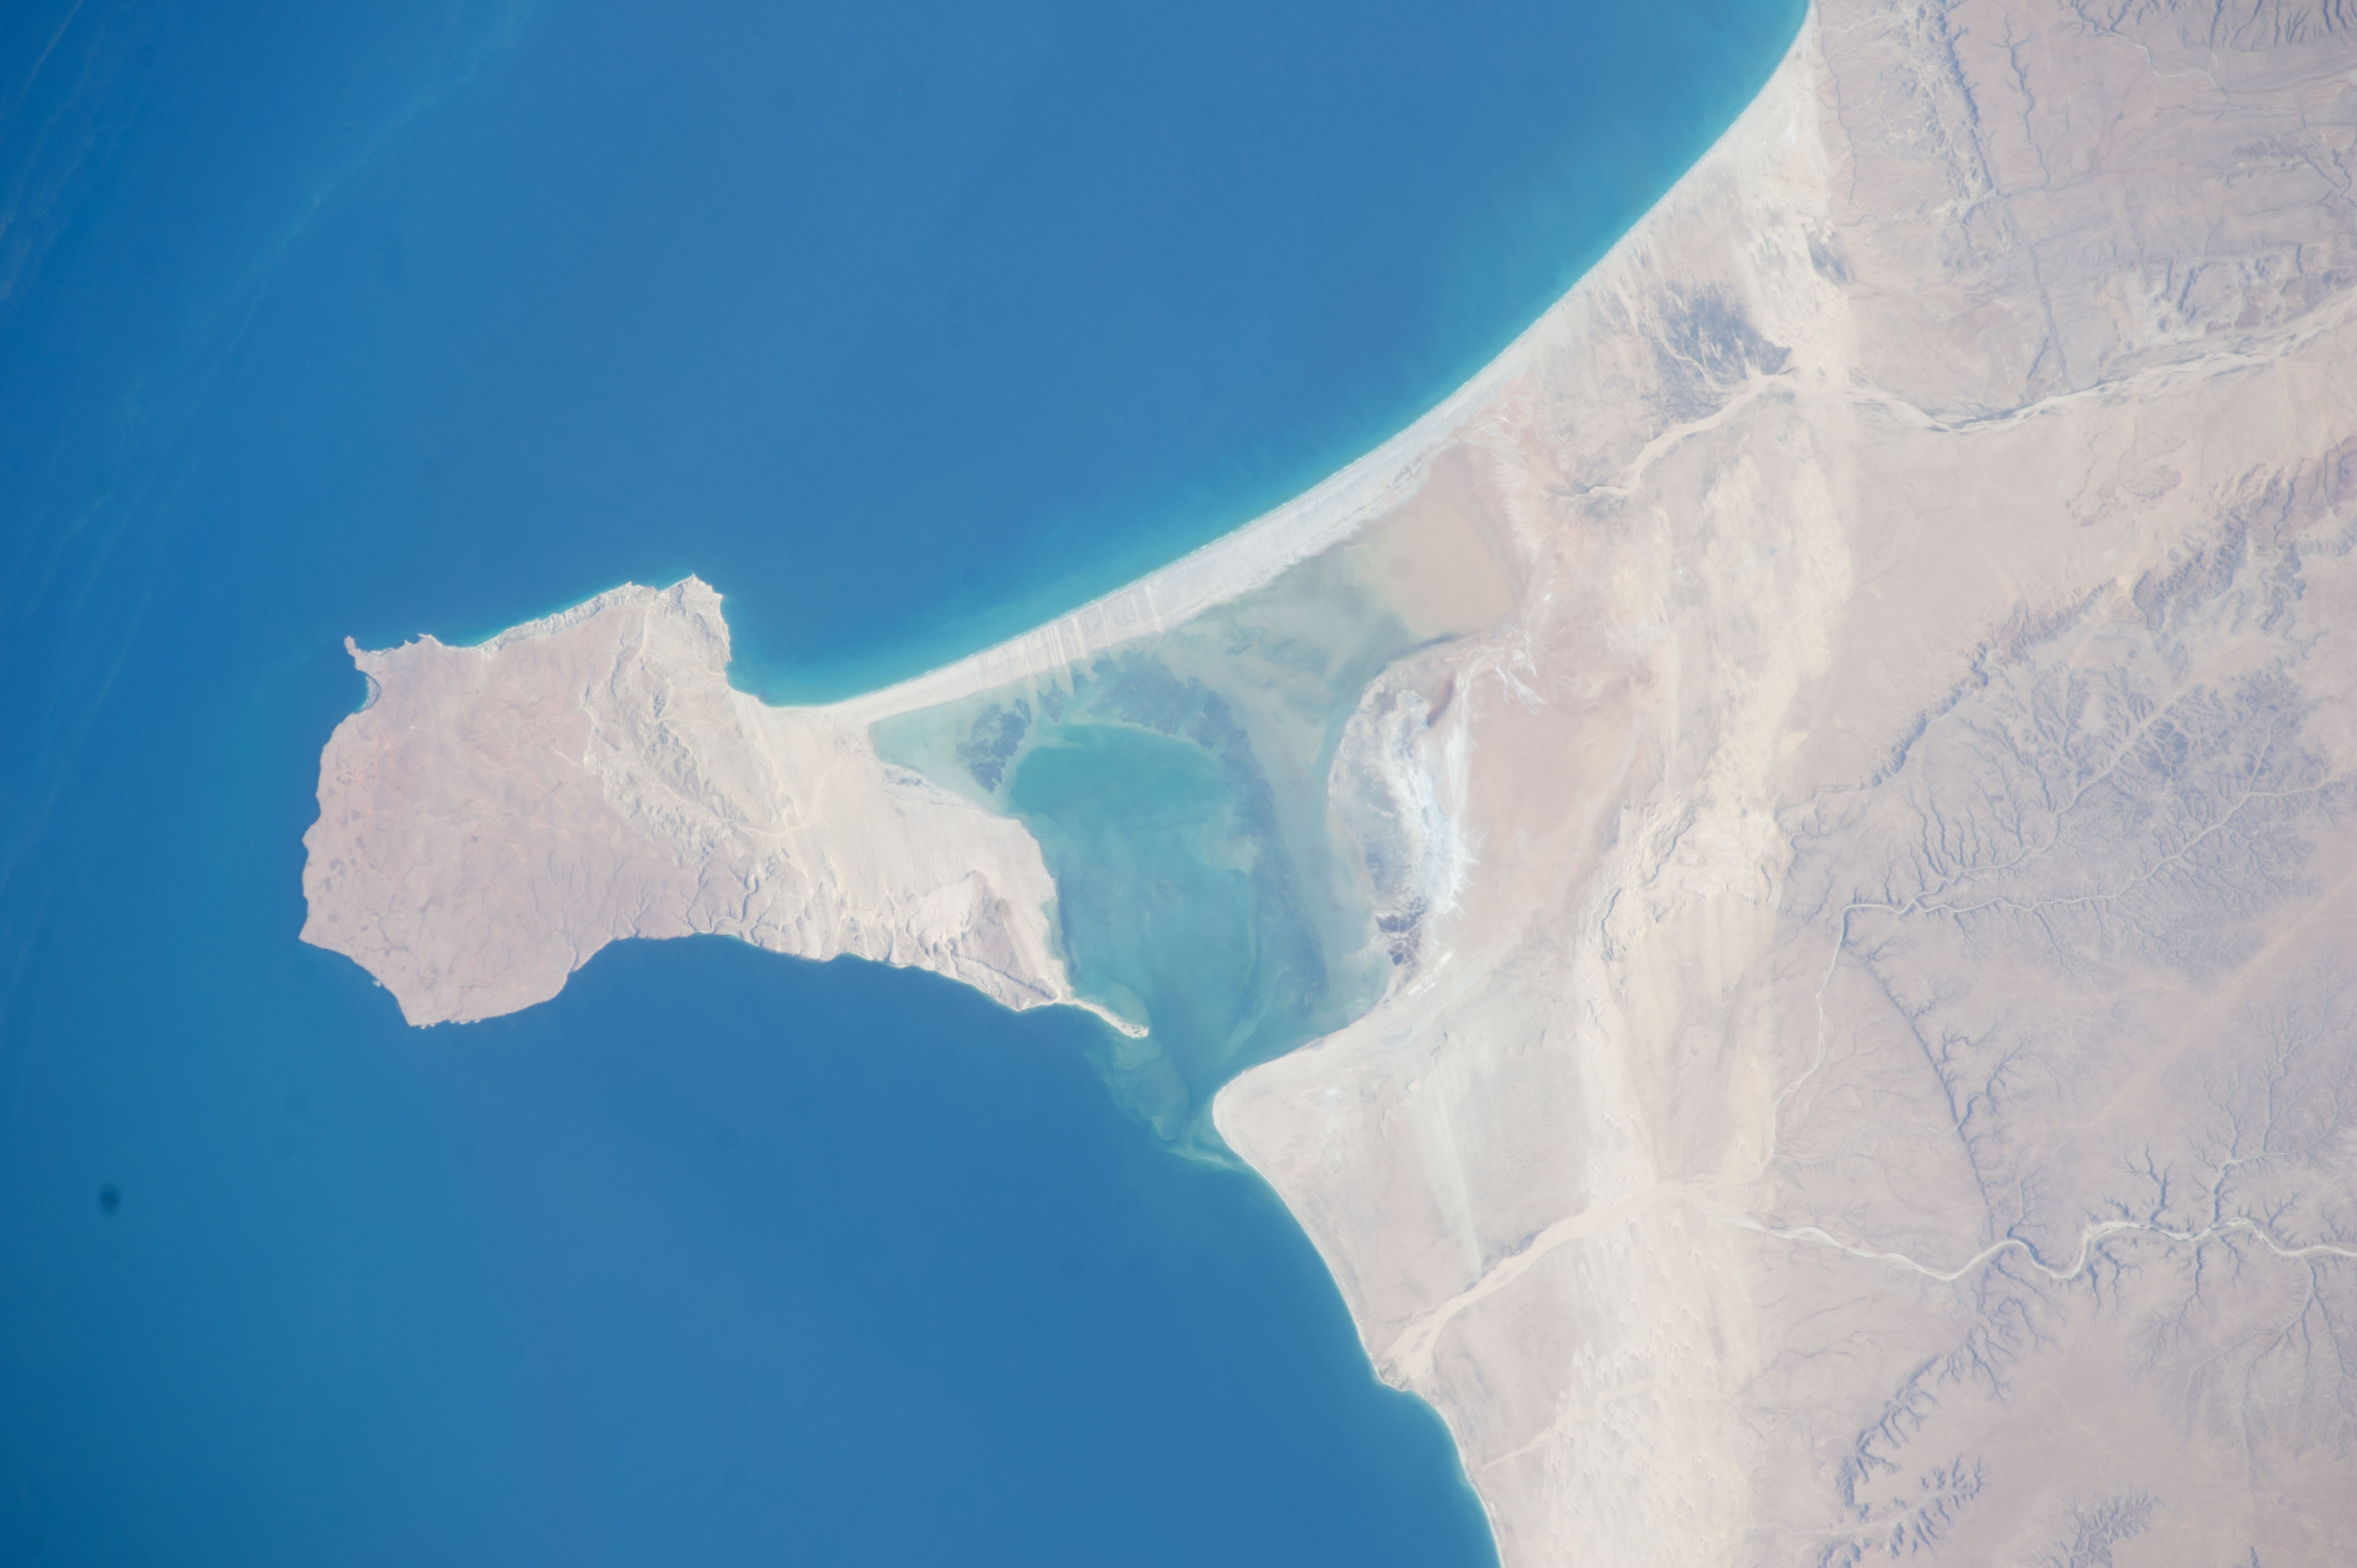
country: SOMALIA
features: HORDIO, DESET, ARABIAN SEA
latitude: 10.5
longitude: 51.1
